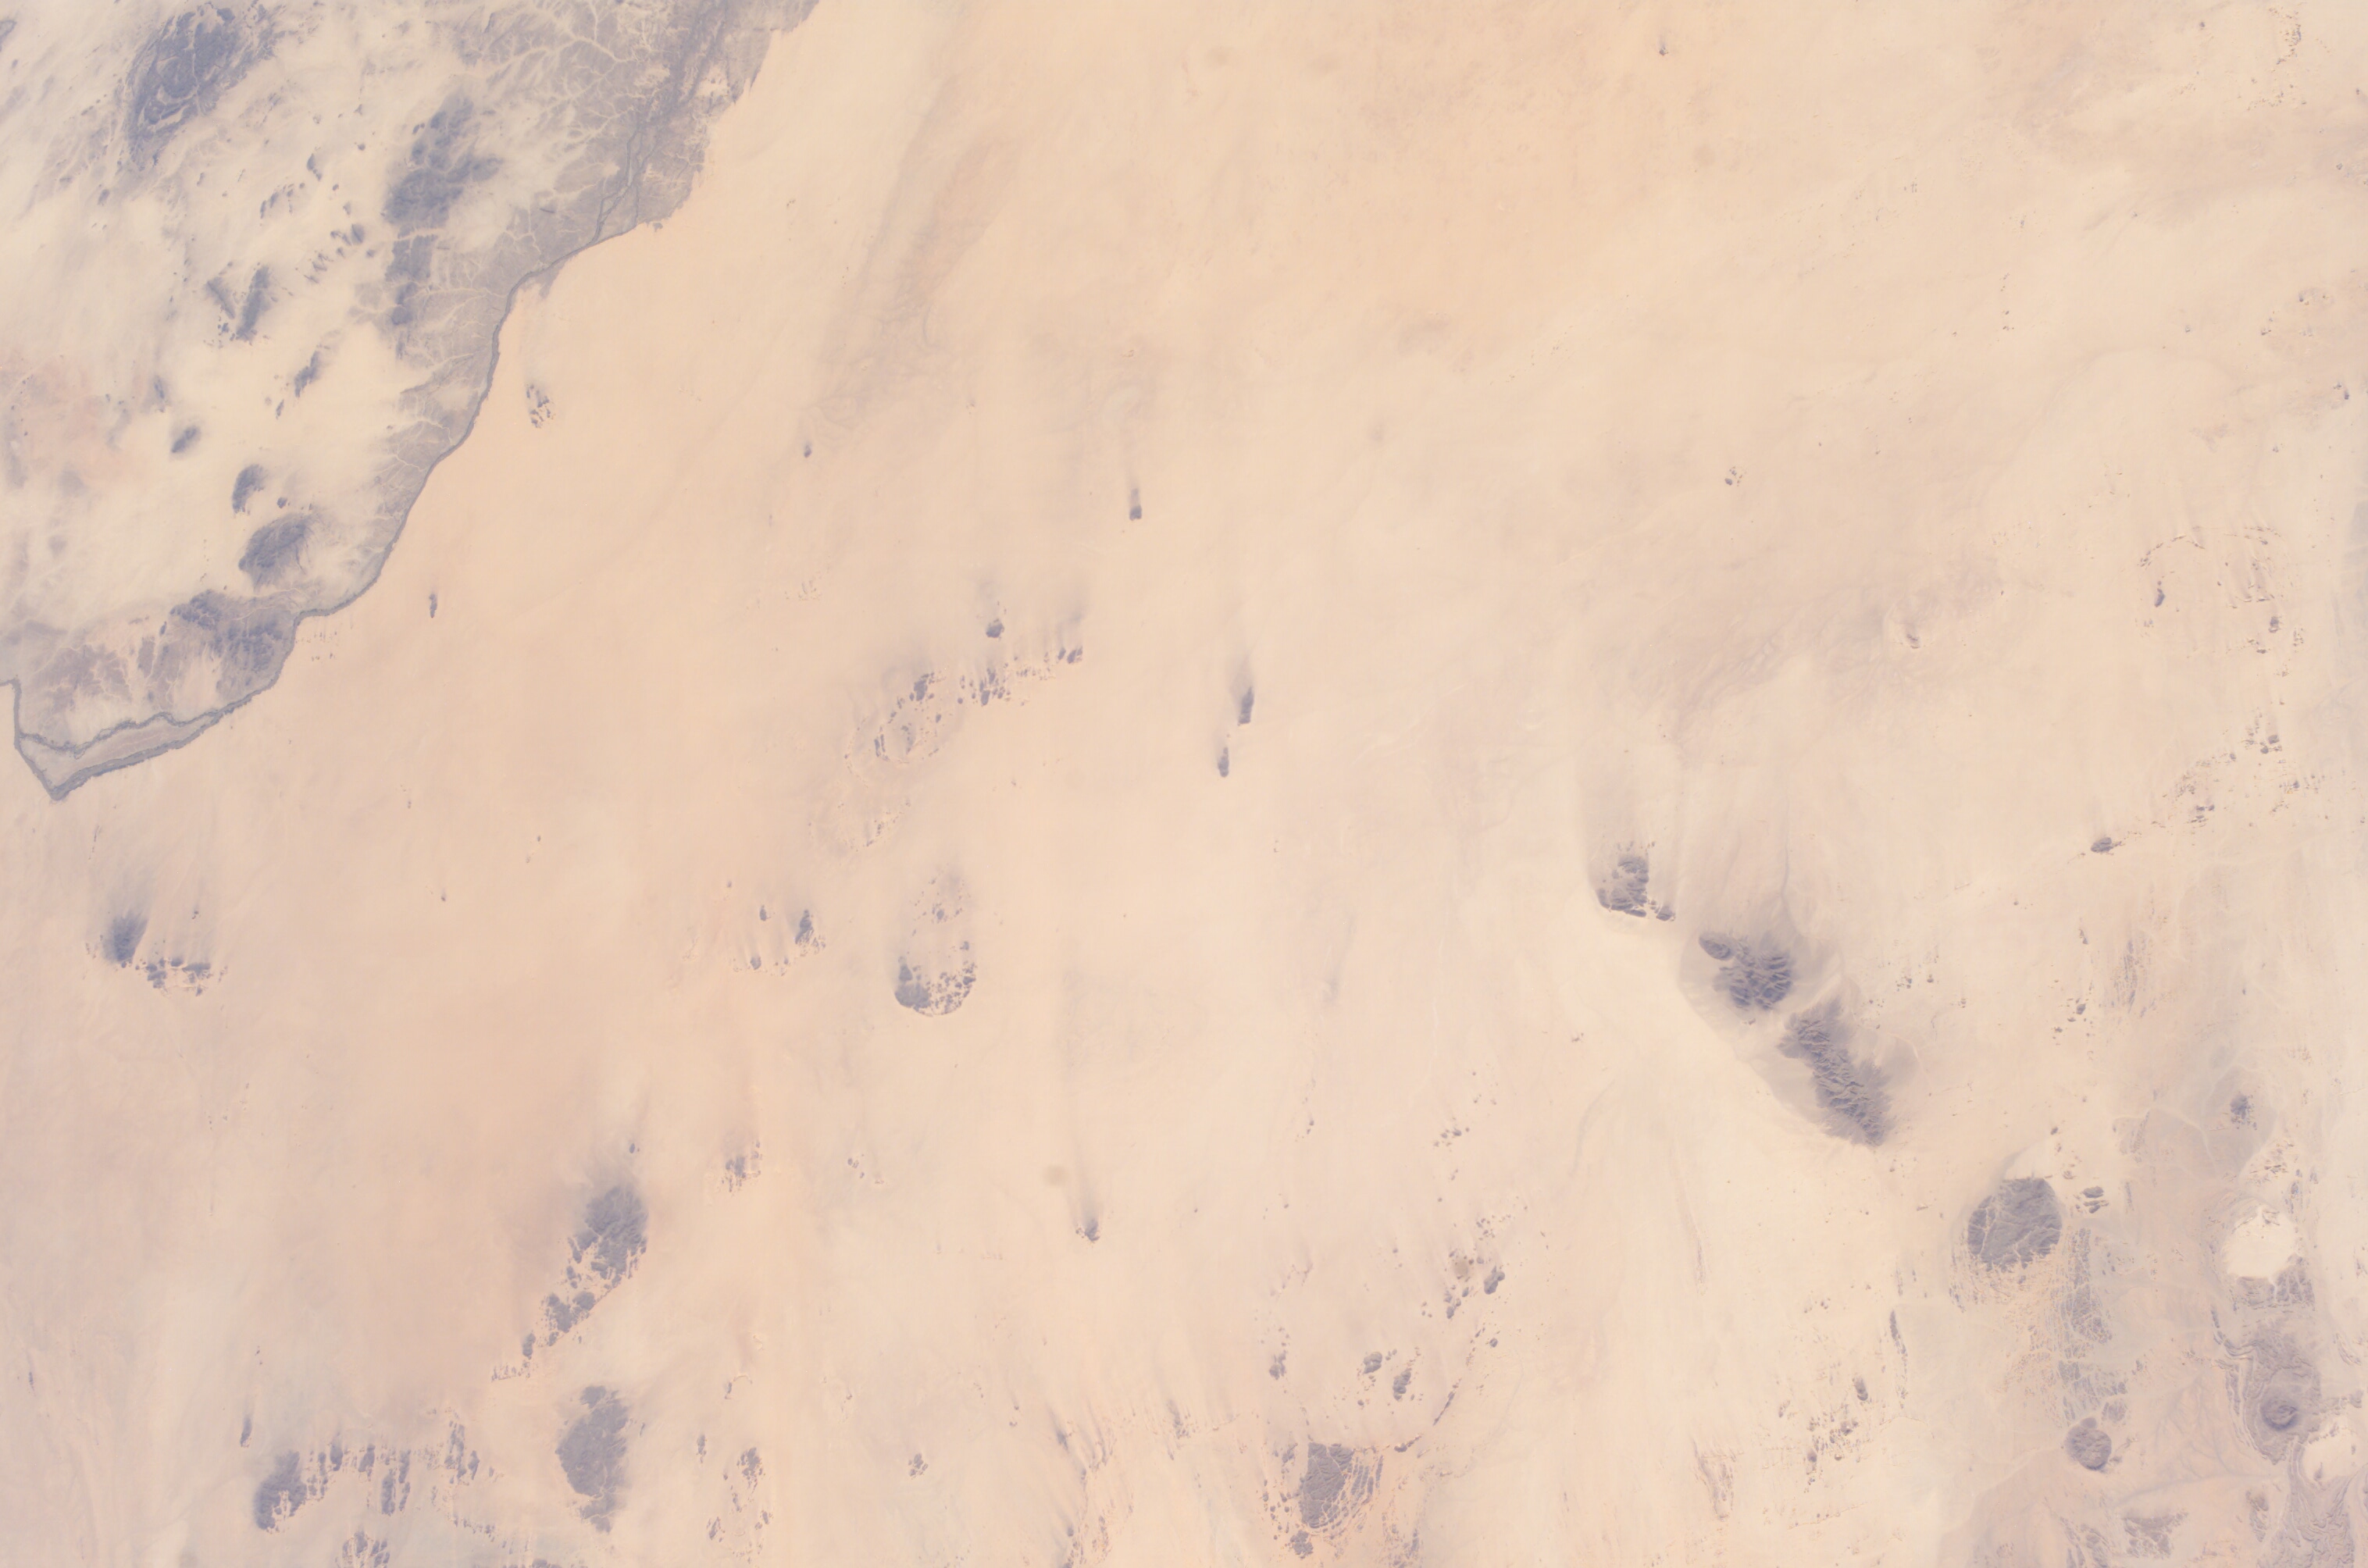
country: SUDAN
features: NILE R., NUBIAN DESERT
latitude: 20.0
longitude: 32.0
